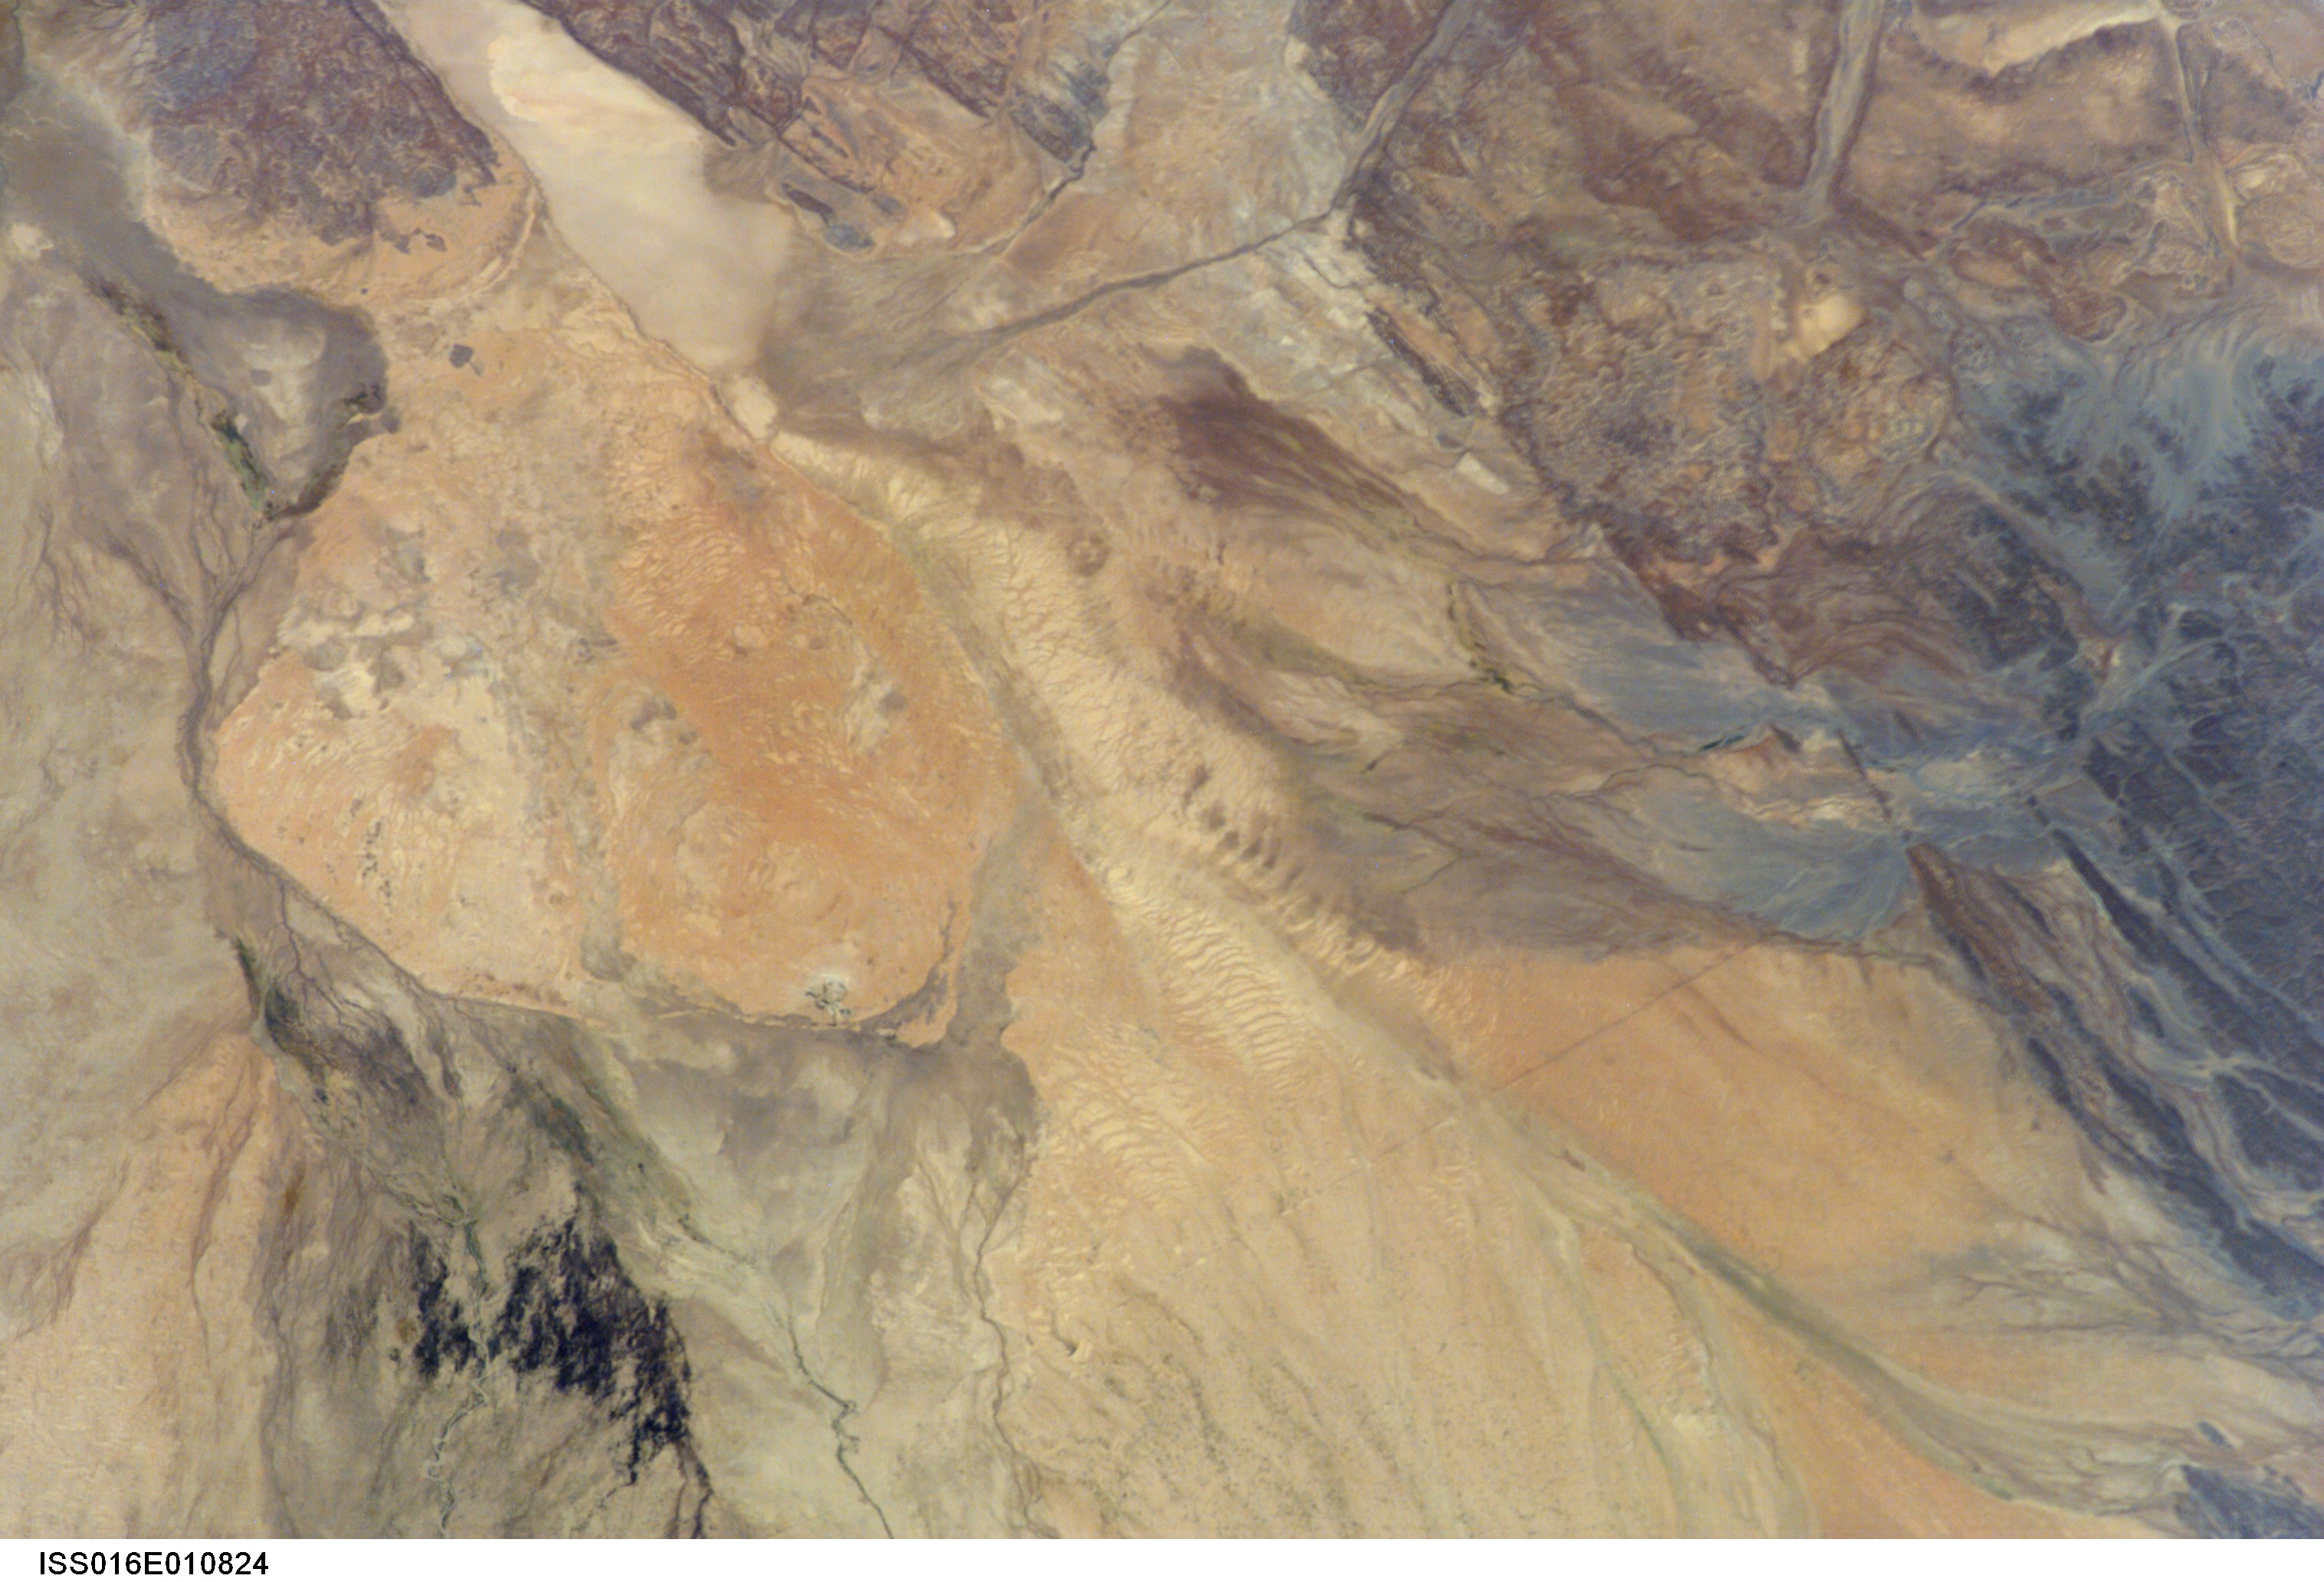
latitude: 10.0
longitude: 42.0
